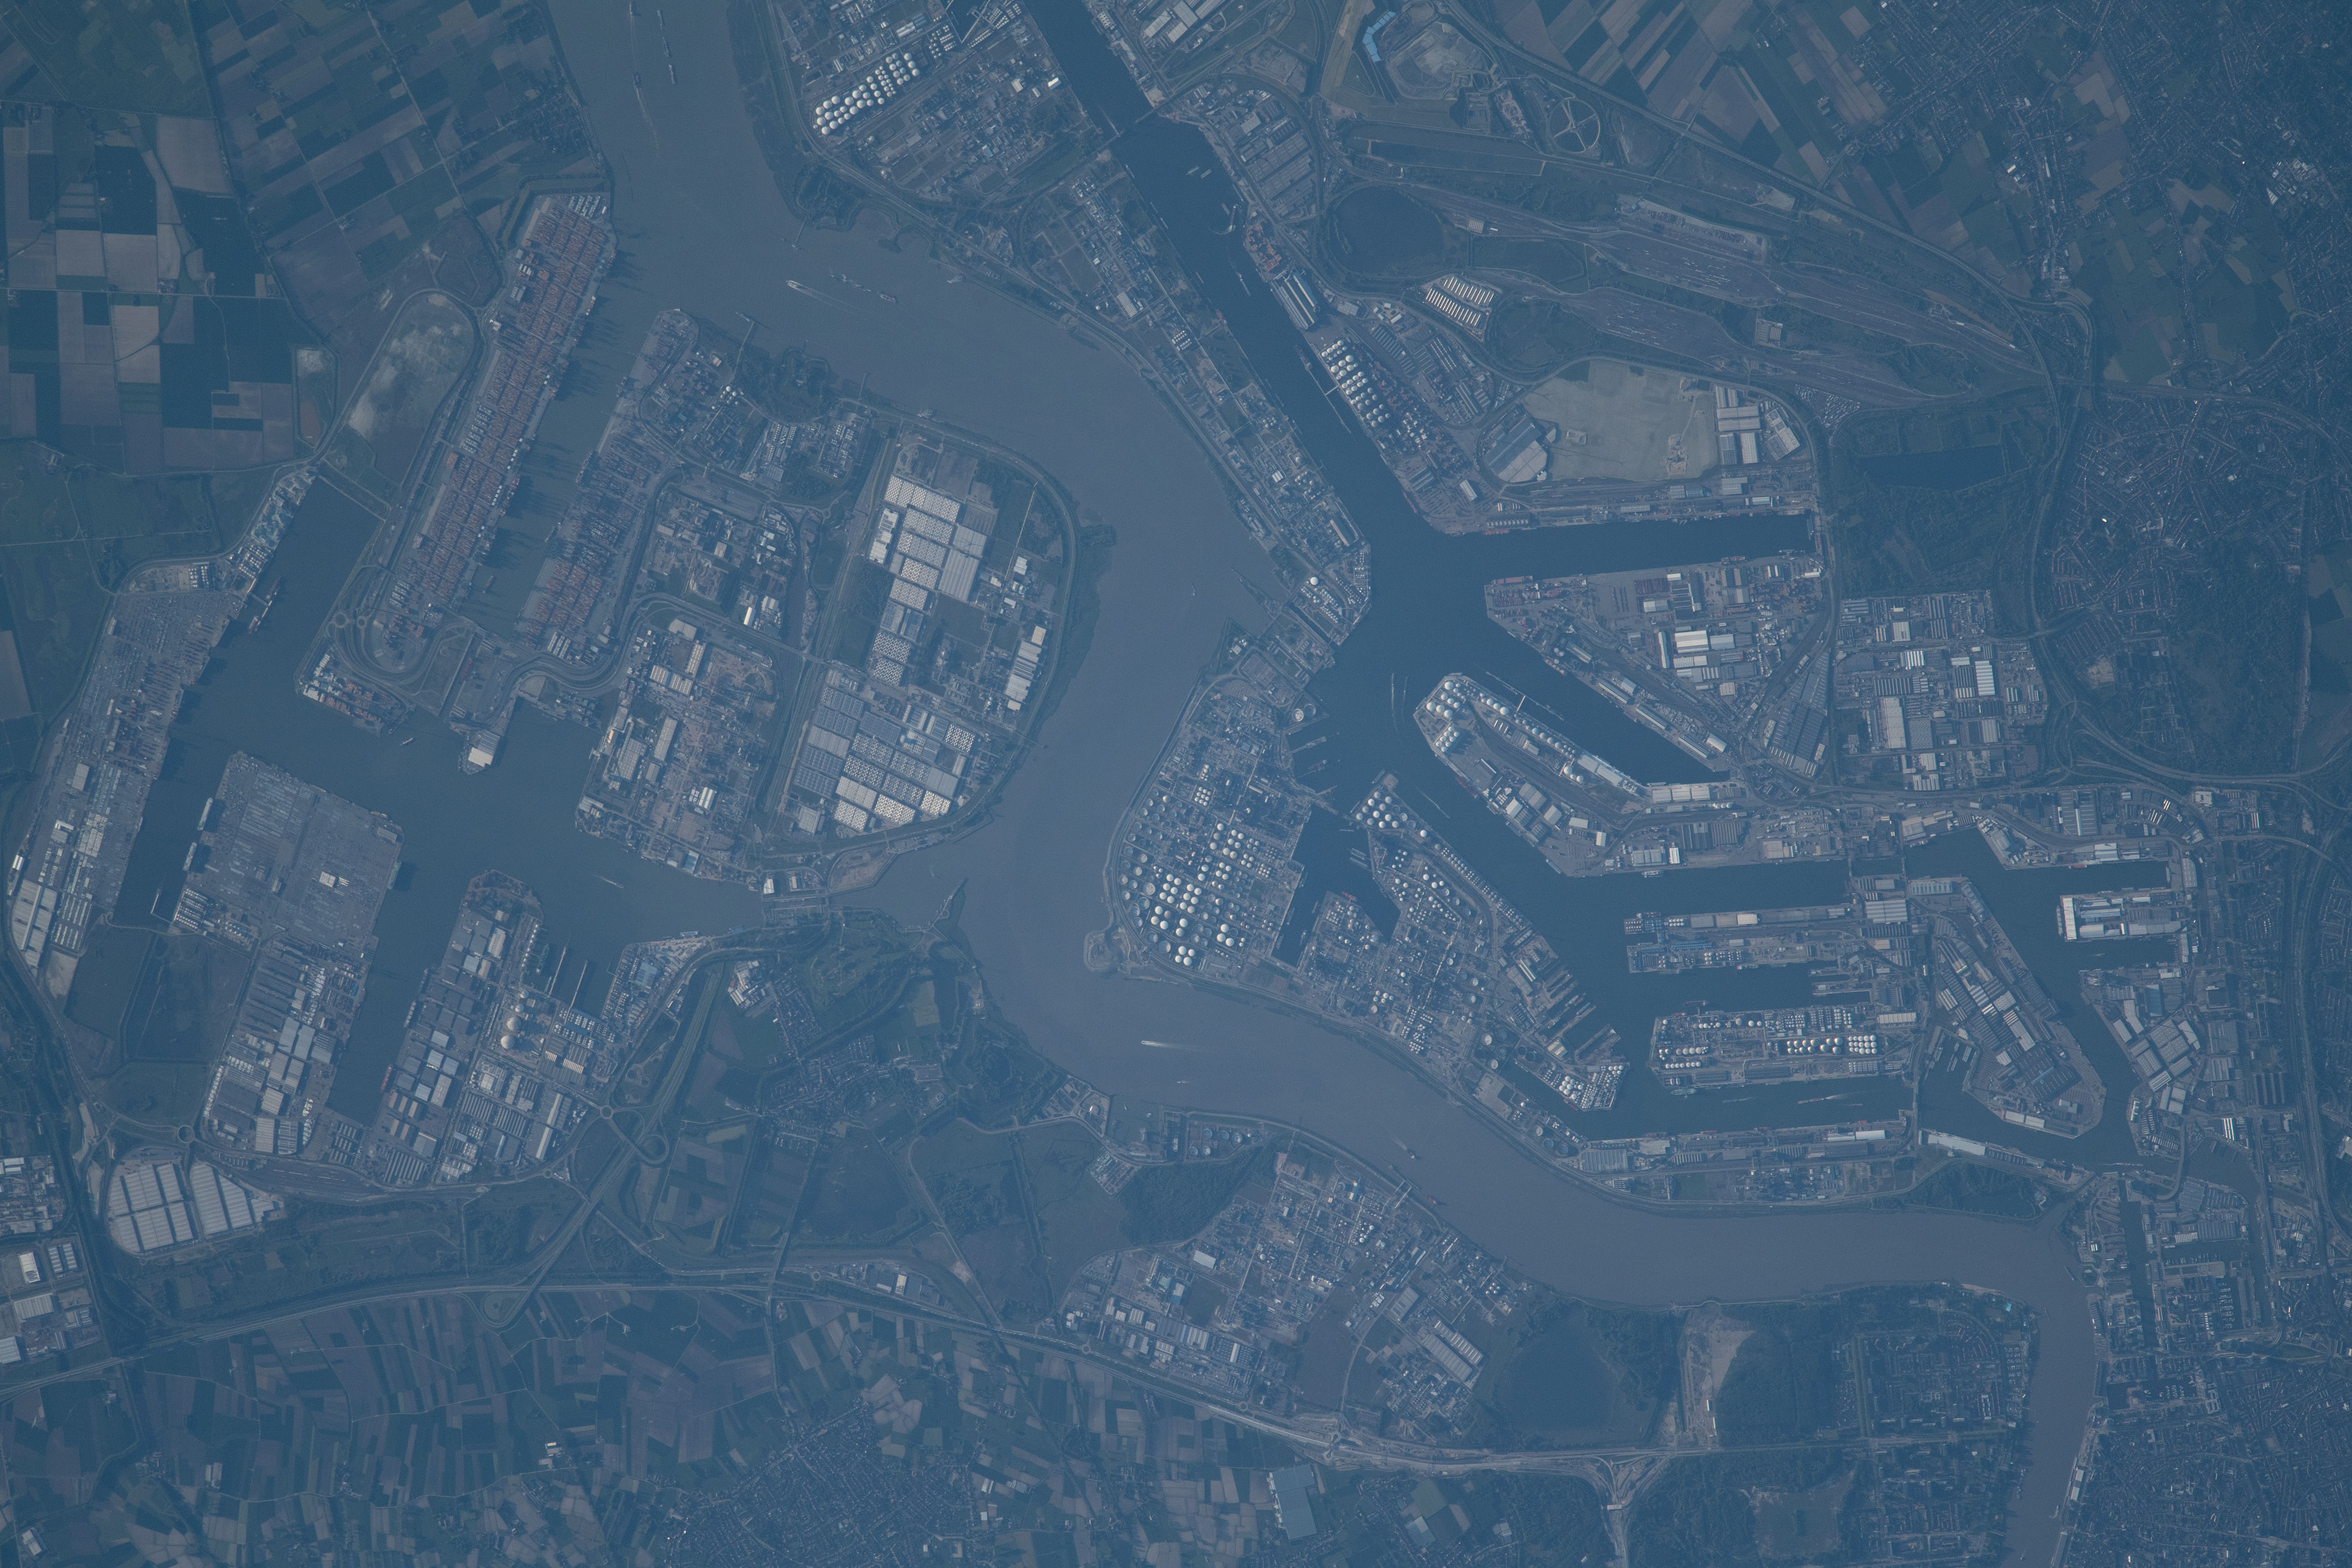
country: BELGIUM
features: ANTWERP, SCHELDT RIVER, PORT
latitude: 51.3
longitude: 4.3
